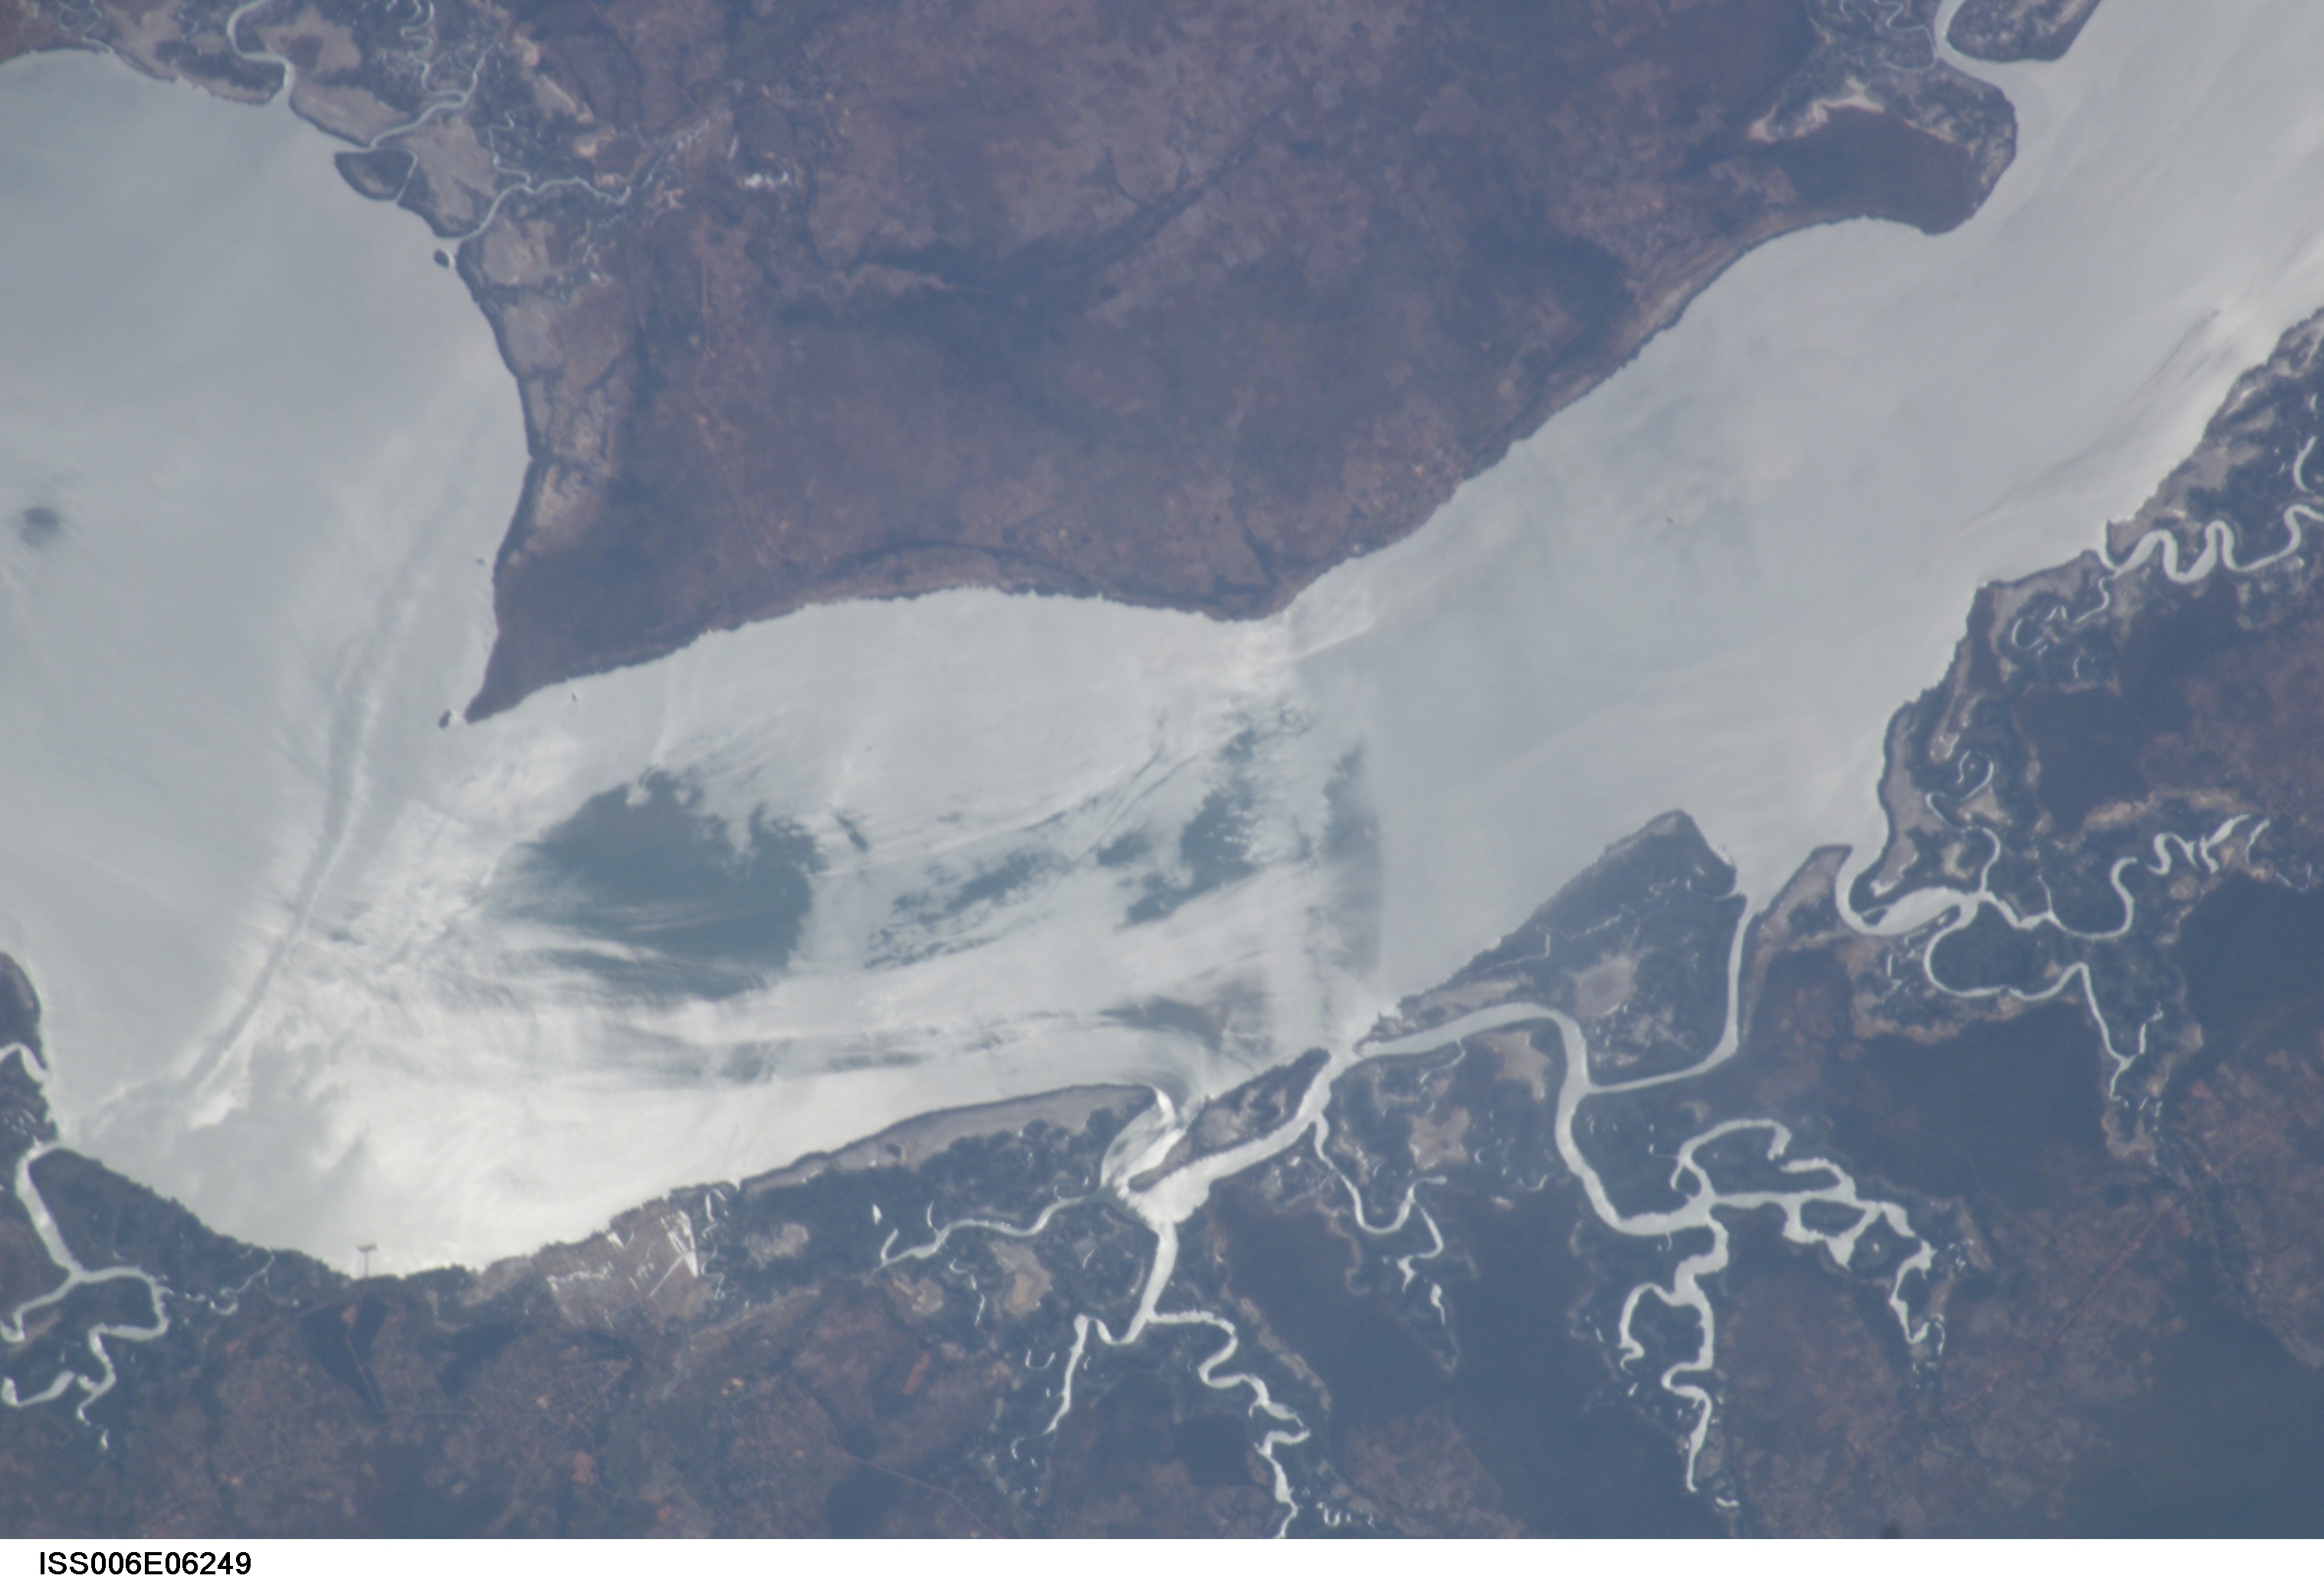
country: GAMBIA
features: GAMBIA R. EST., INTERNAL WAVES
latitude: 13.5
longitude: -16.5
